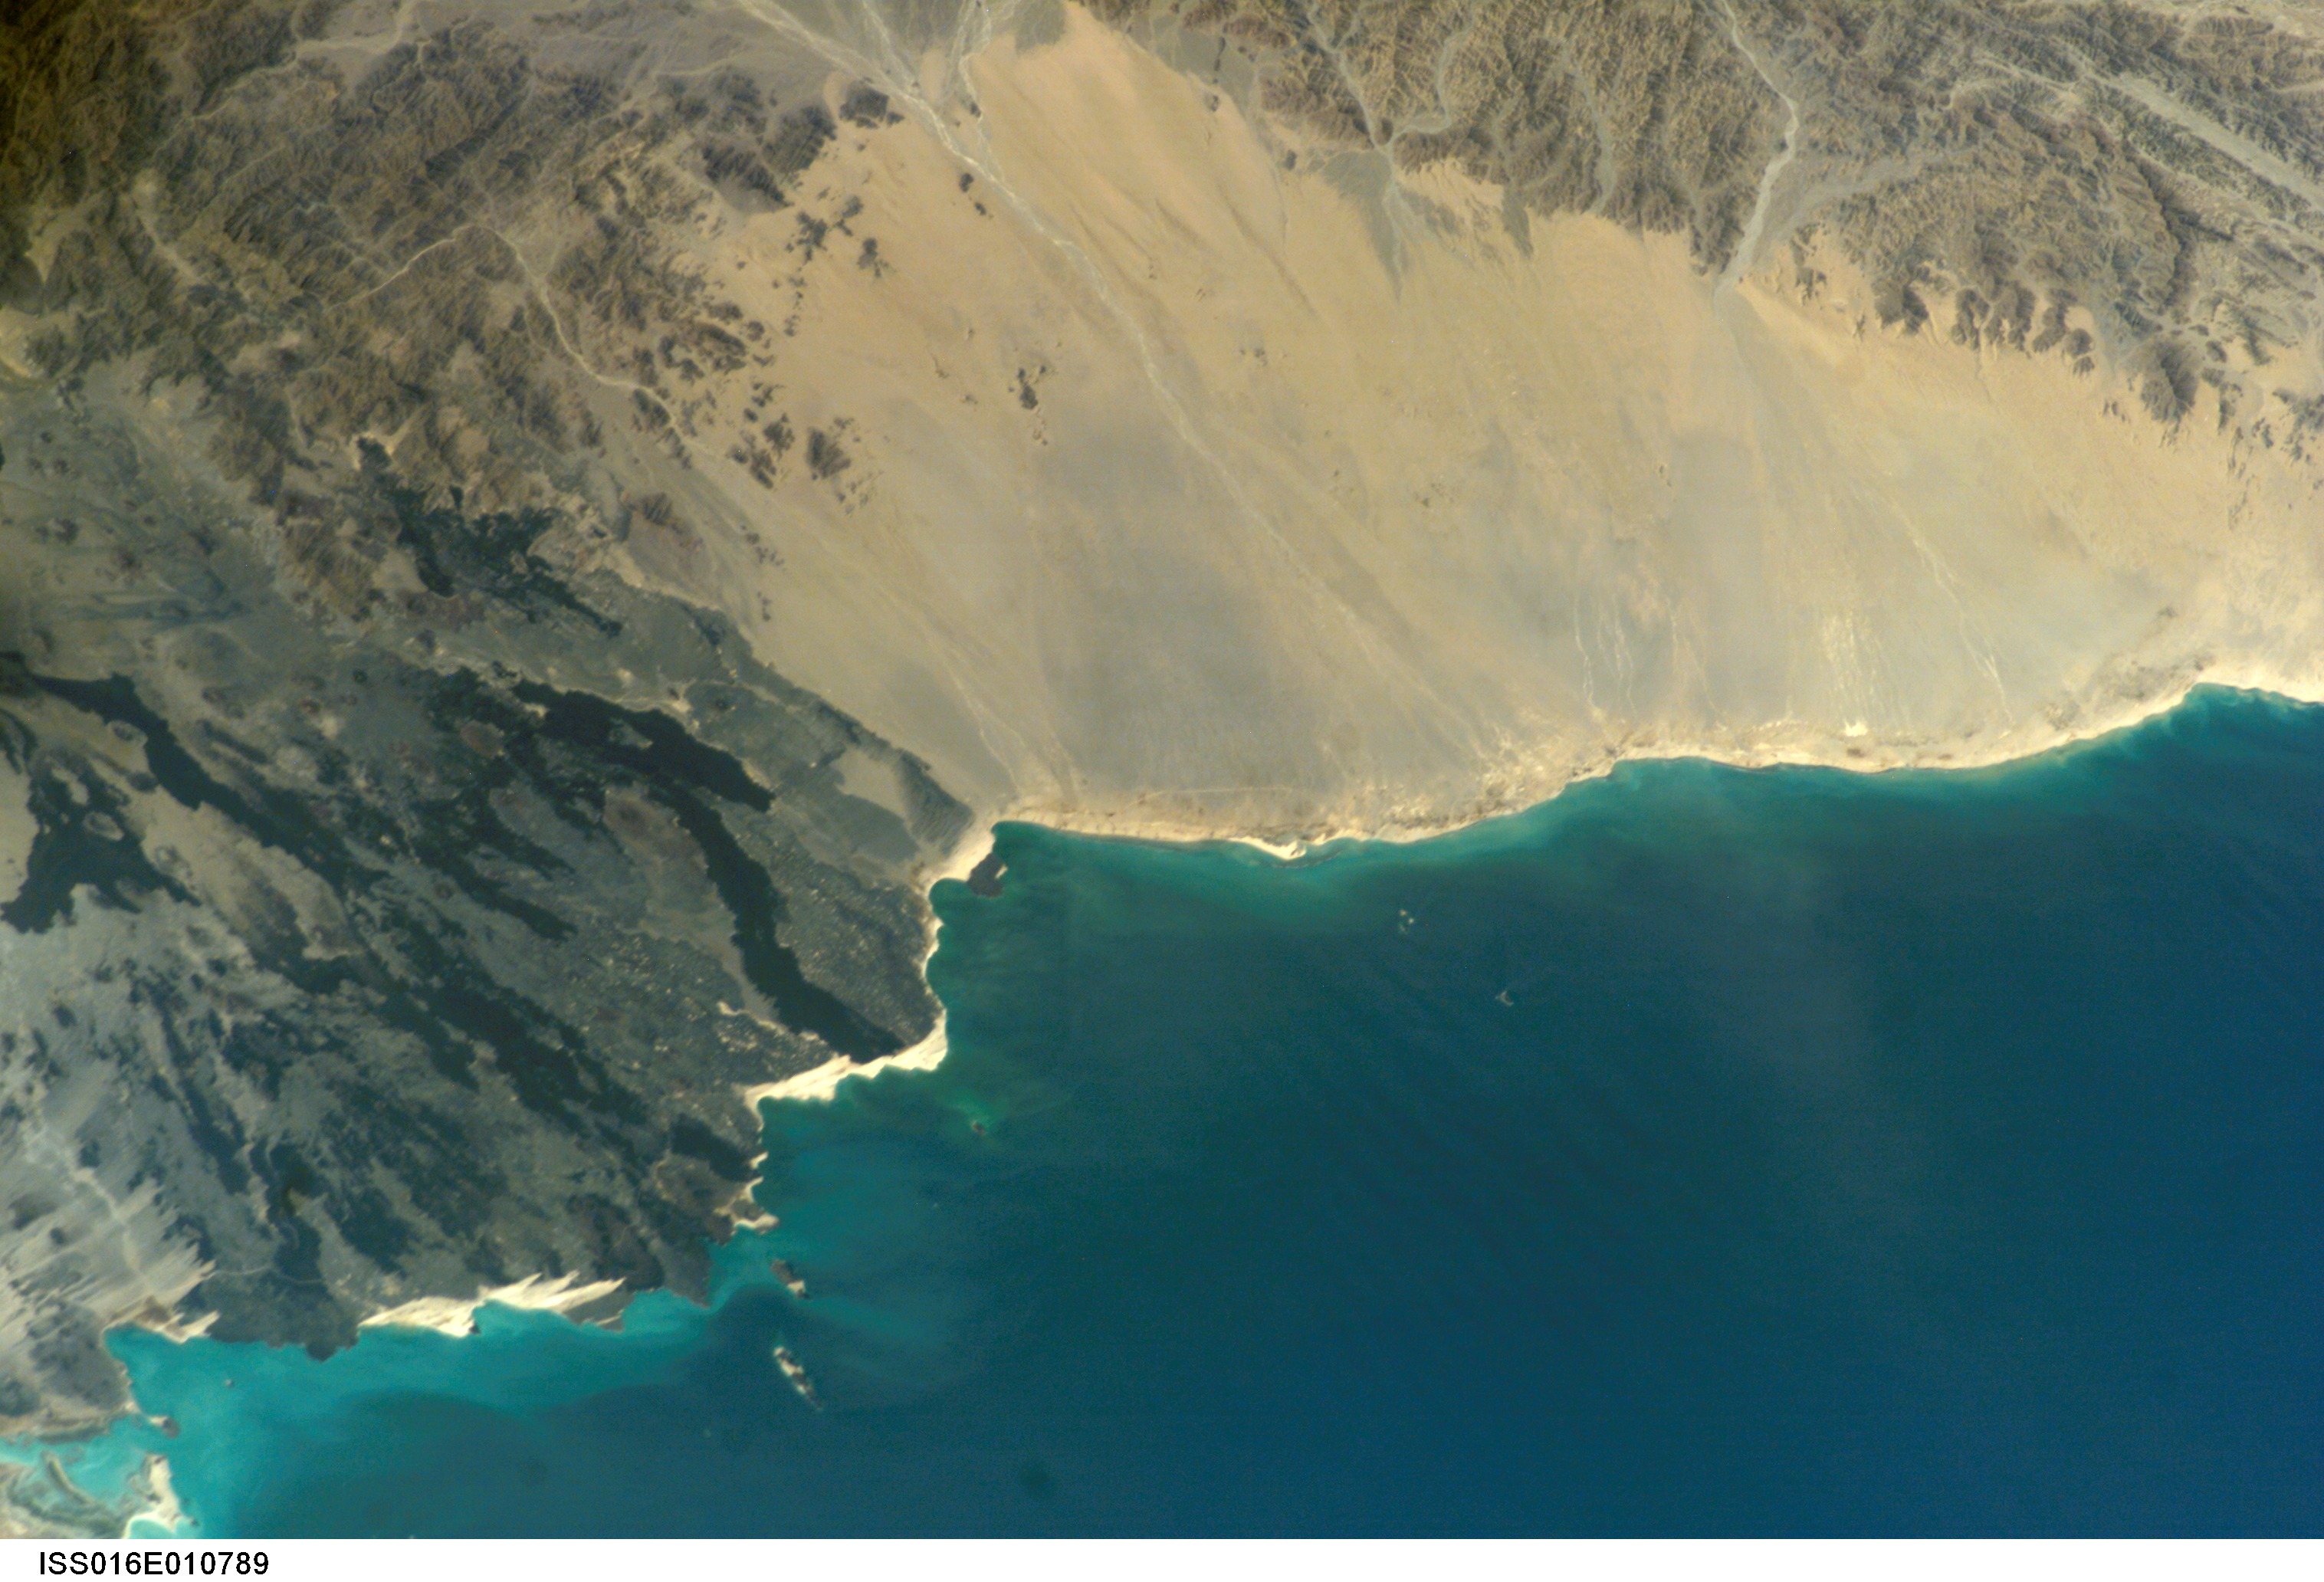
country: ERITREA
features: RED S. COAST, LAVA FLOWS
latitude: 14.0
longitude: 41.5
